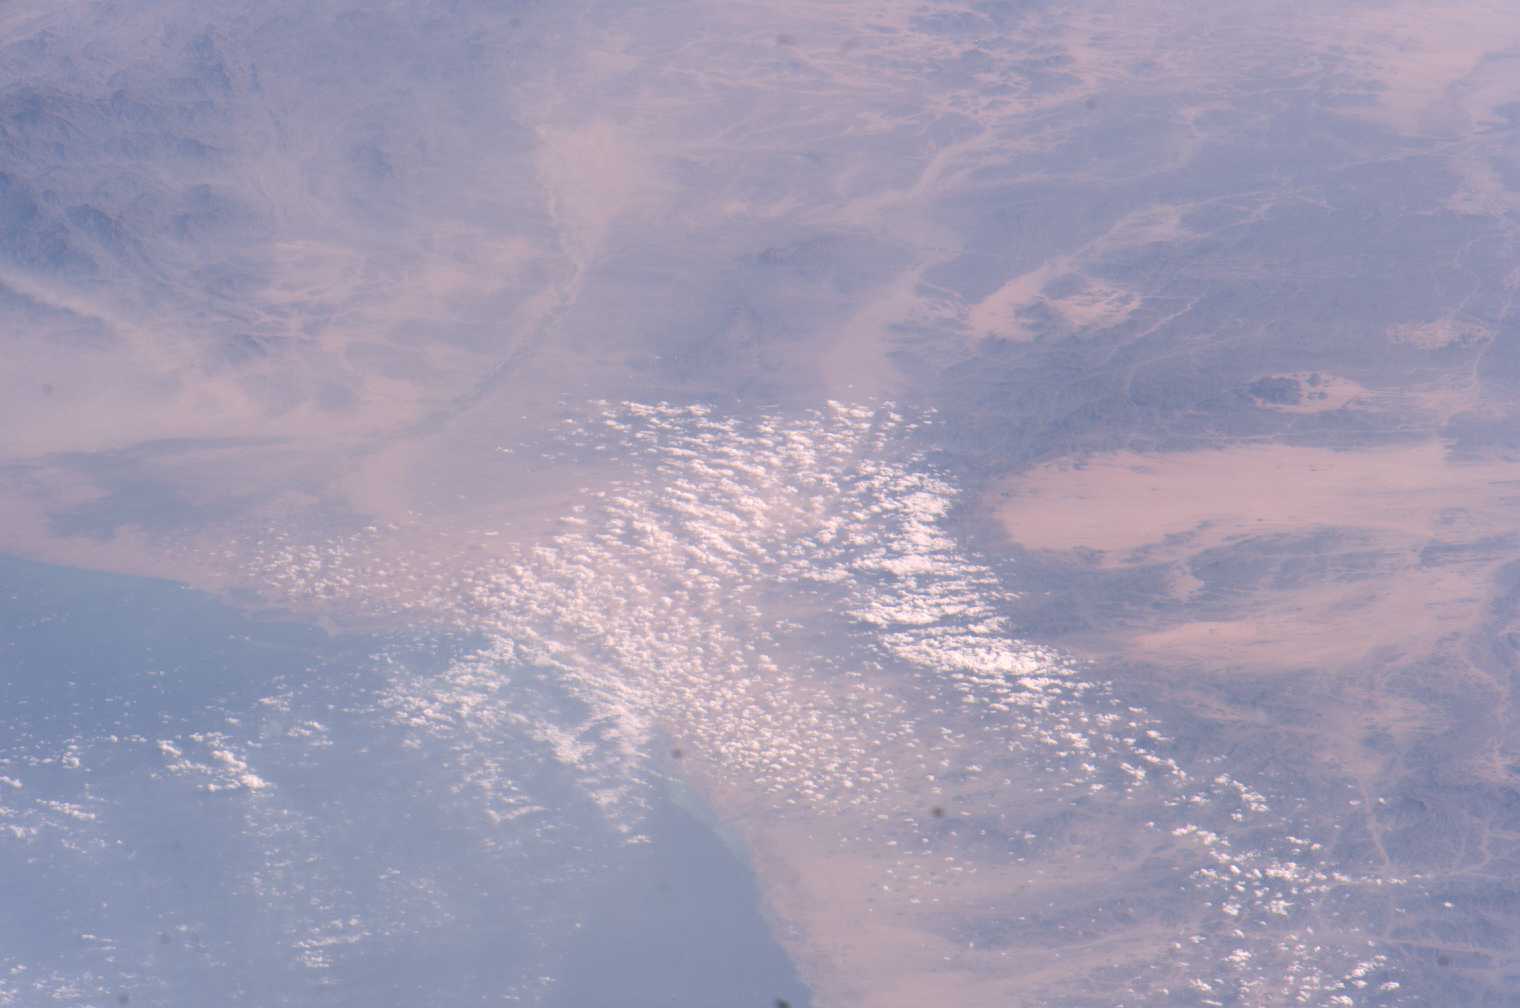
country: SUDAN
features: RED SEA COAST, DELTA
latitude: 18.0
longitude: 37.0
